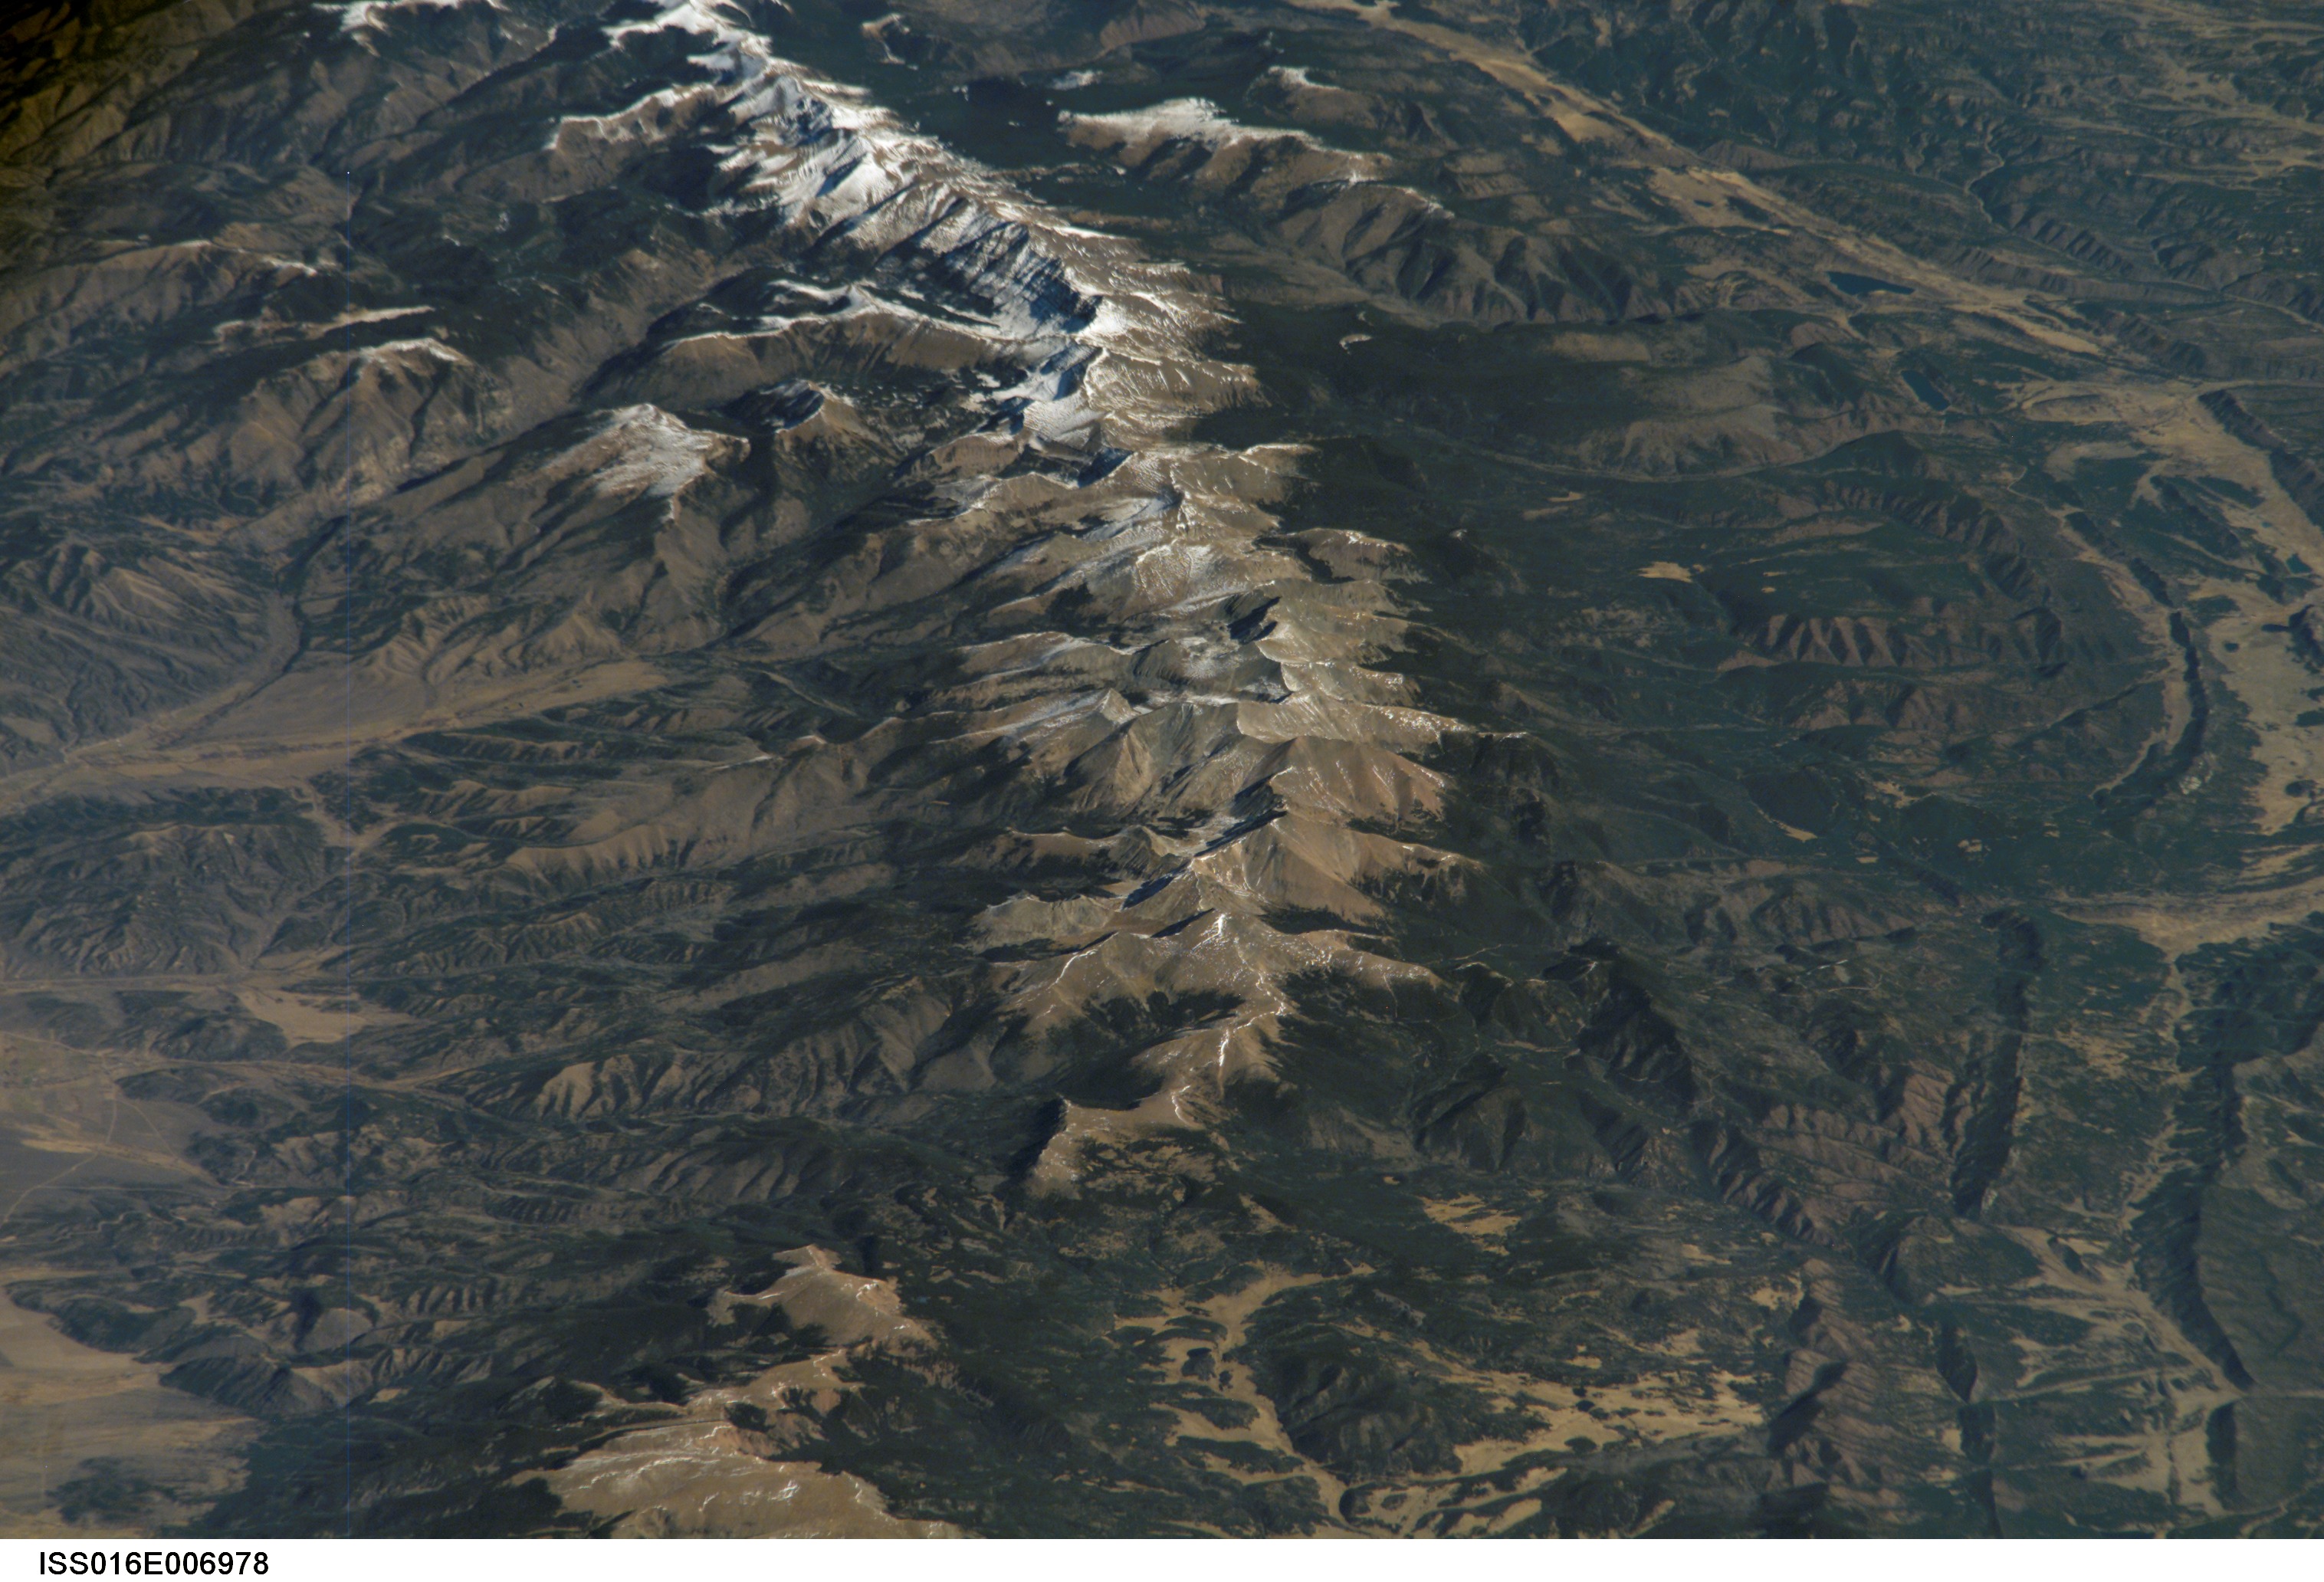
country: USA-COLORADO
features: PAN-CULEBRA RANGE, FOREST
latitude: 37.2
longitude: -105.2
